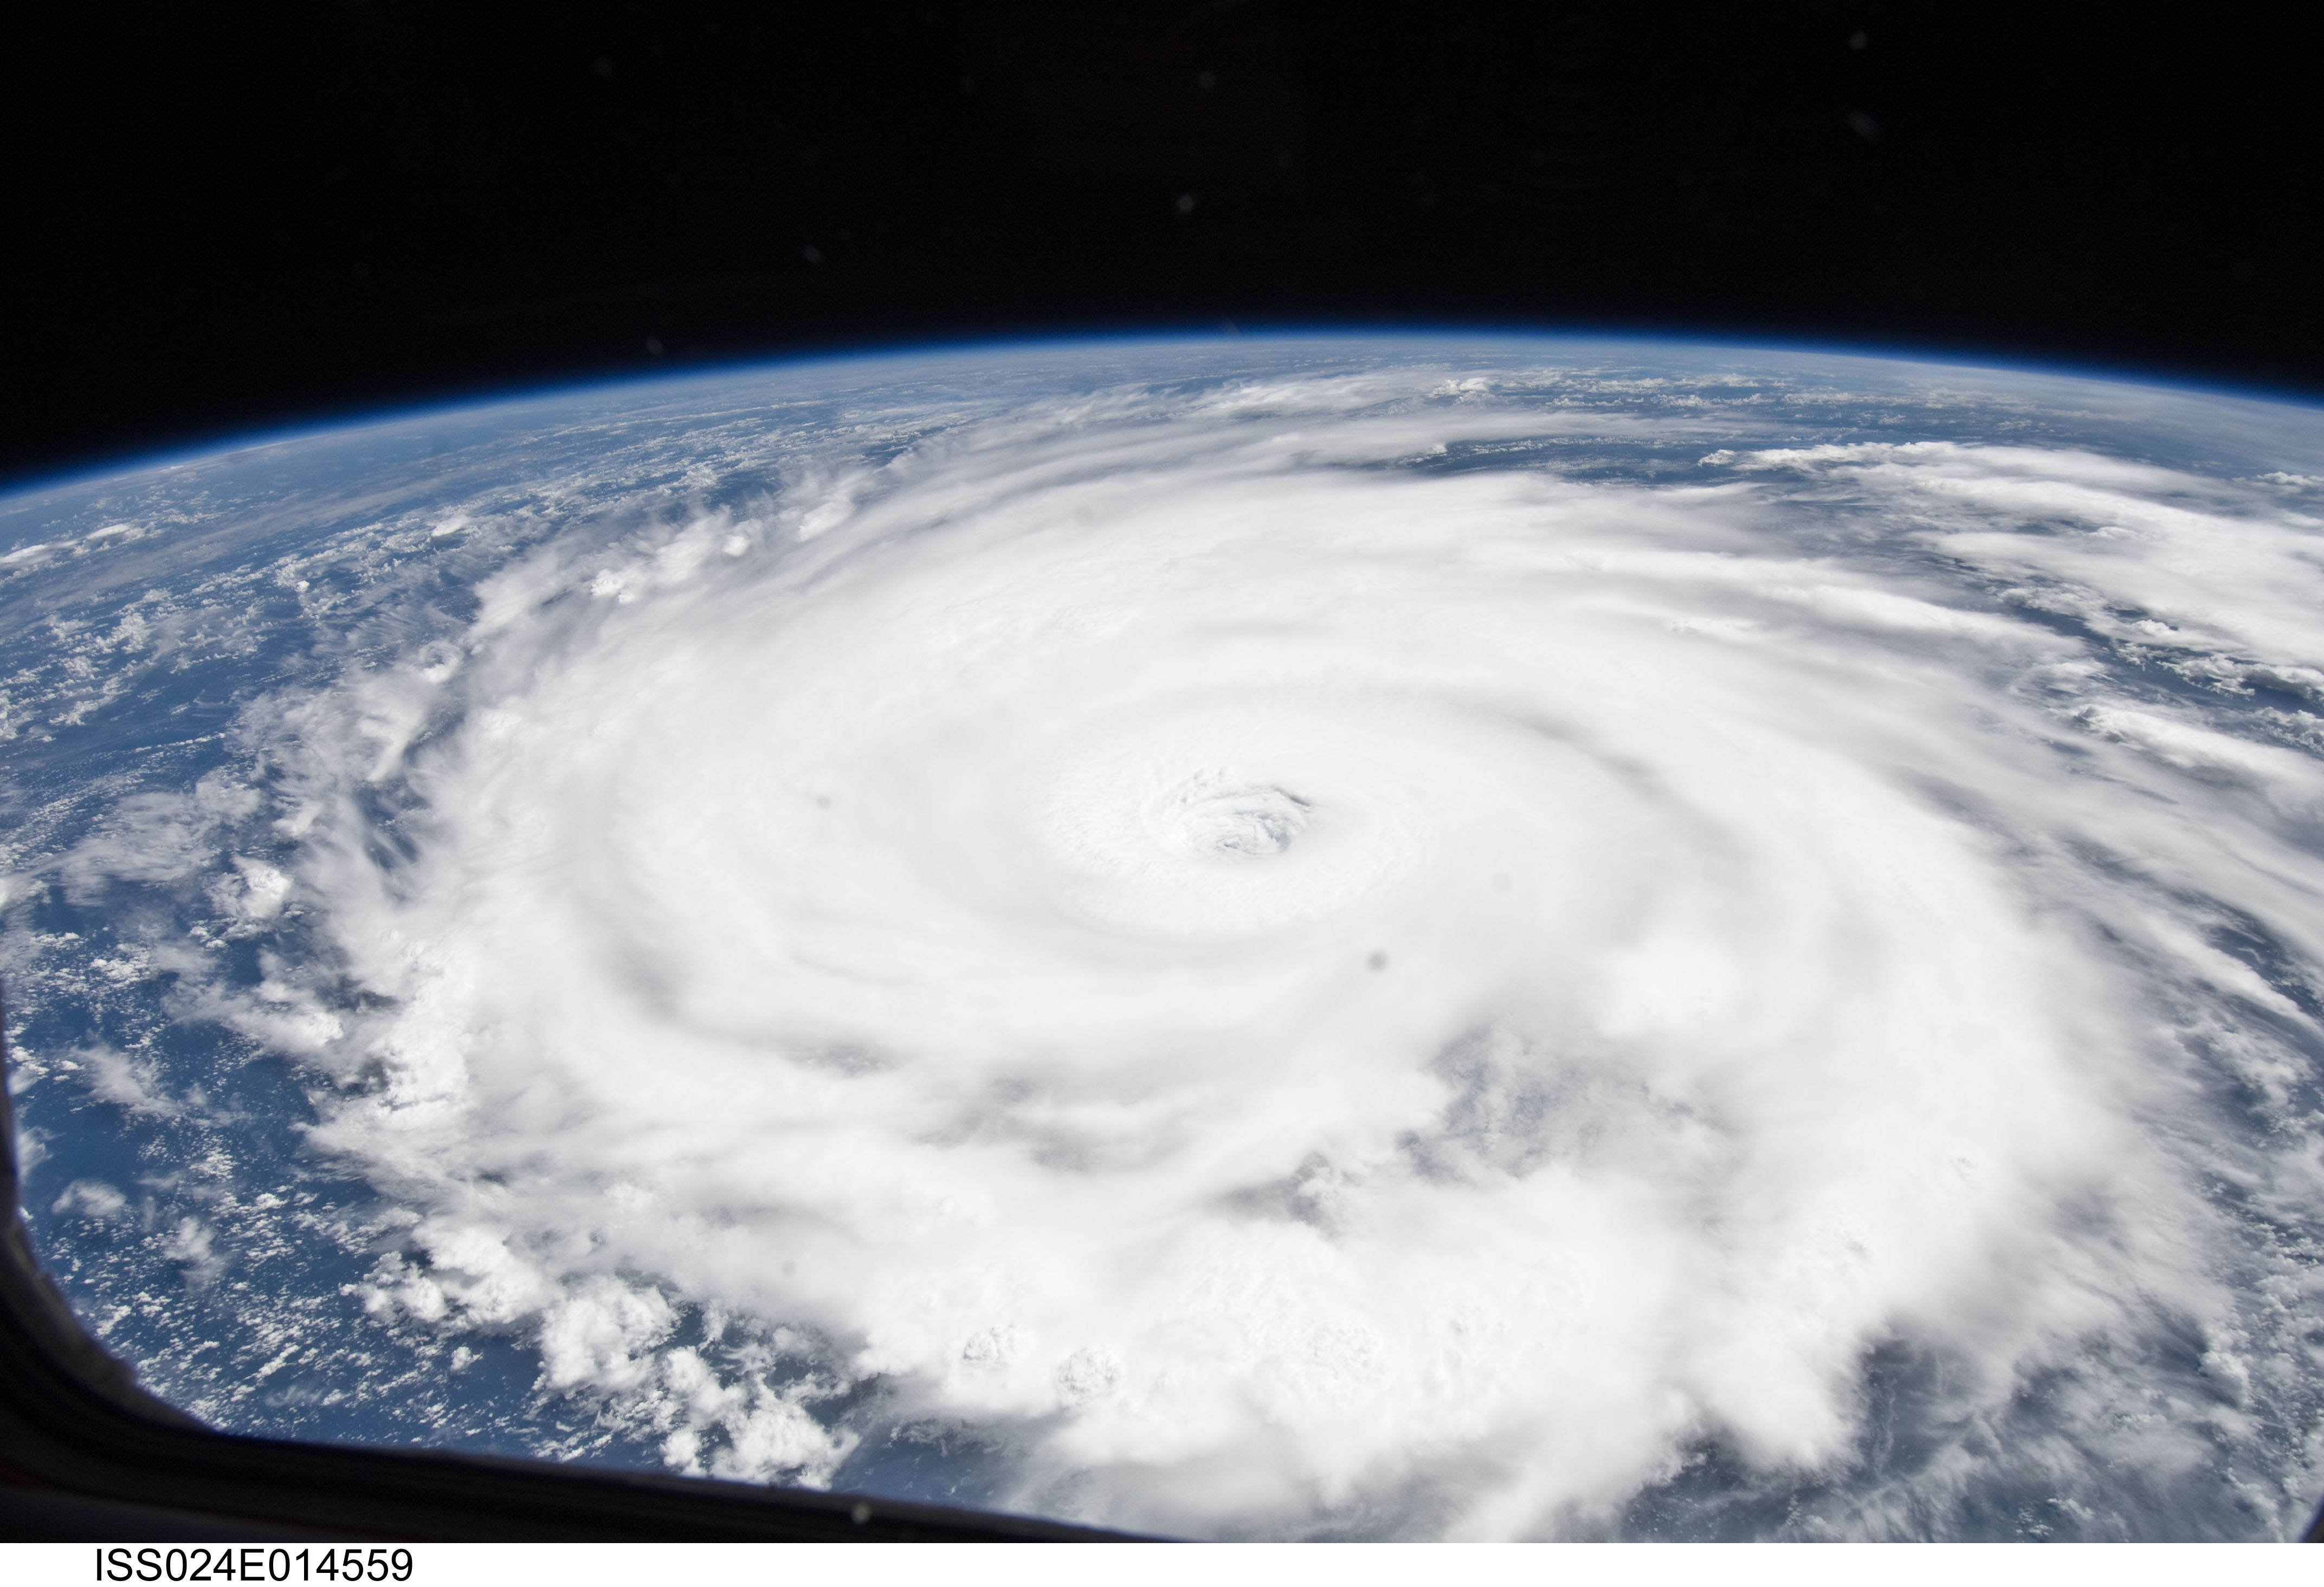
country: ATLANTIC OCEAN
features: PAN-HURRICANE IGOR, EYE STRUCTURE, SPIRAL BANDS, SEA SURFACE
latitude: 18.5
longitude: -52.5
